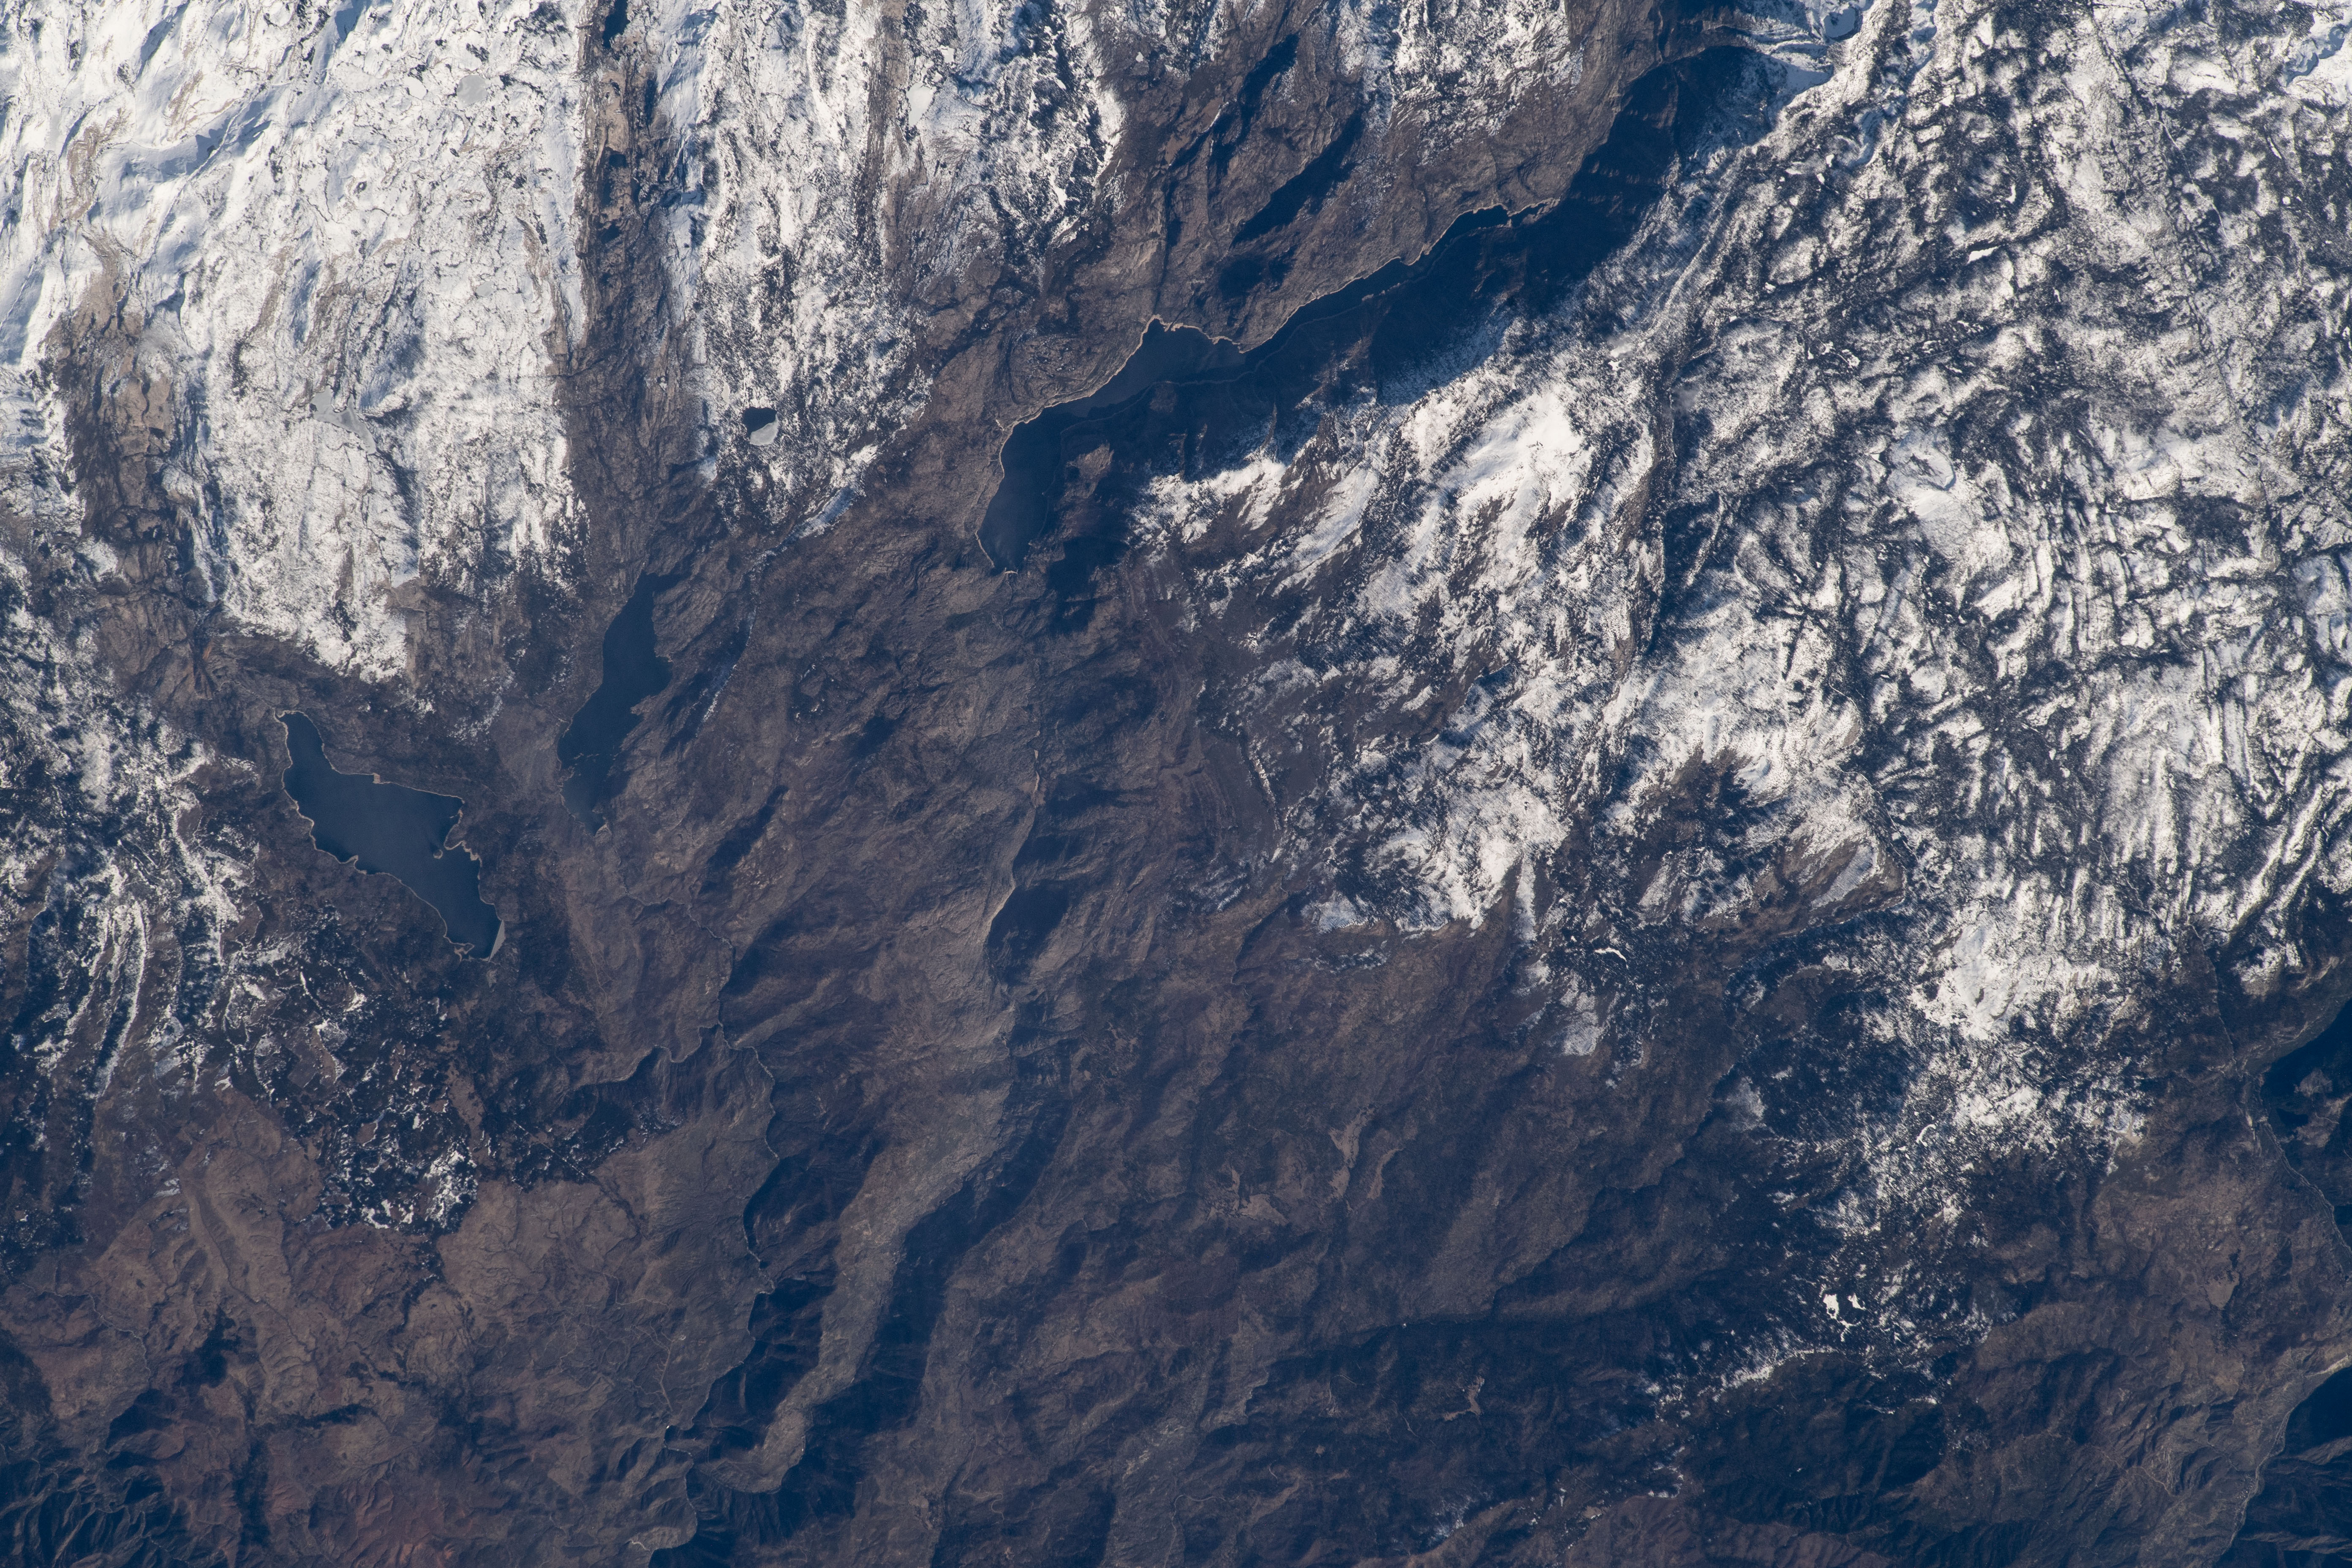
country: USA-CALIFORNIA
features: YOSEMITE NATIONAL PARK, HETCH HETCHY RESERVOIR
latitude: 37.9
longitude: -119.8
